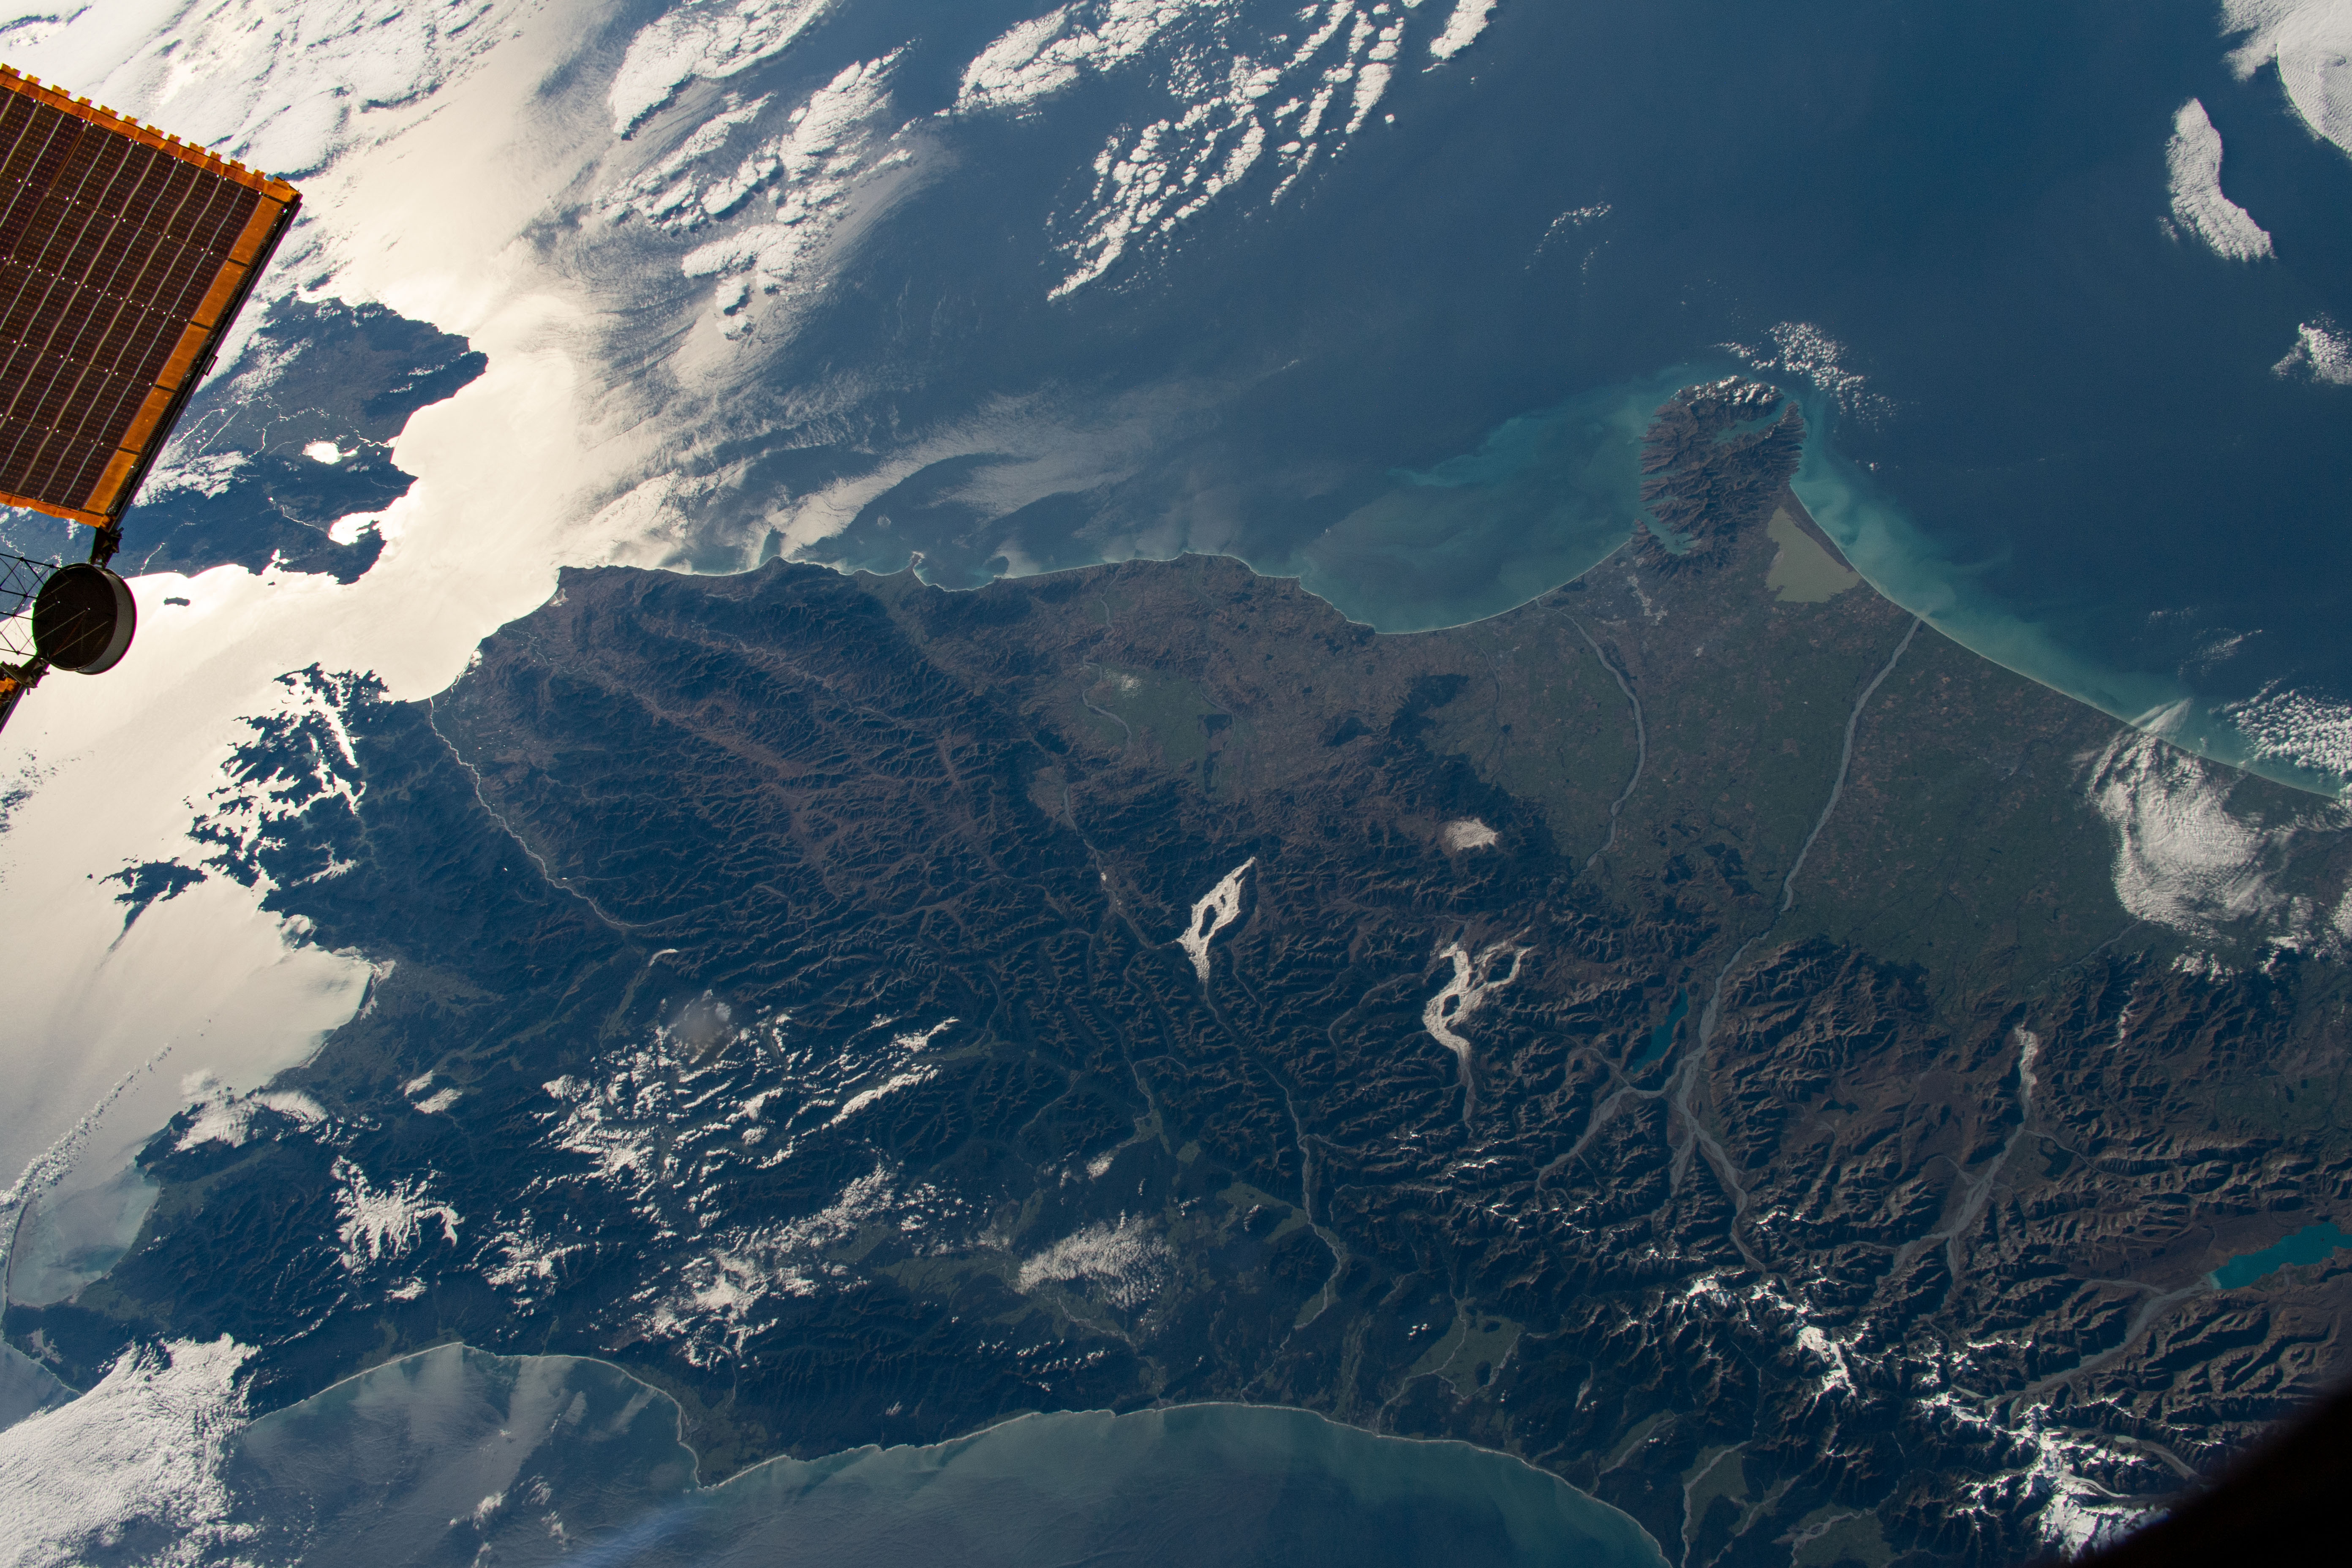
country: NEW ZEALAND-SI
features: AKAORA, TASMAN BAY, ARAPAWA ISLAND
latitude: -42.5
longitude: 173.0
